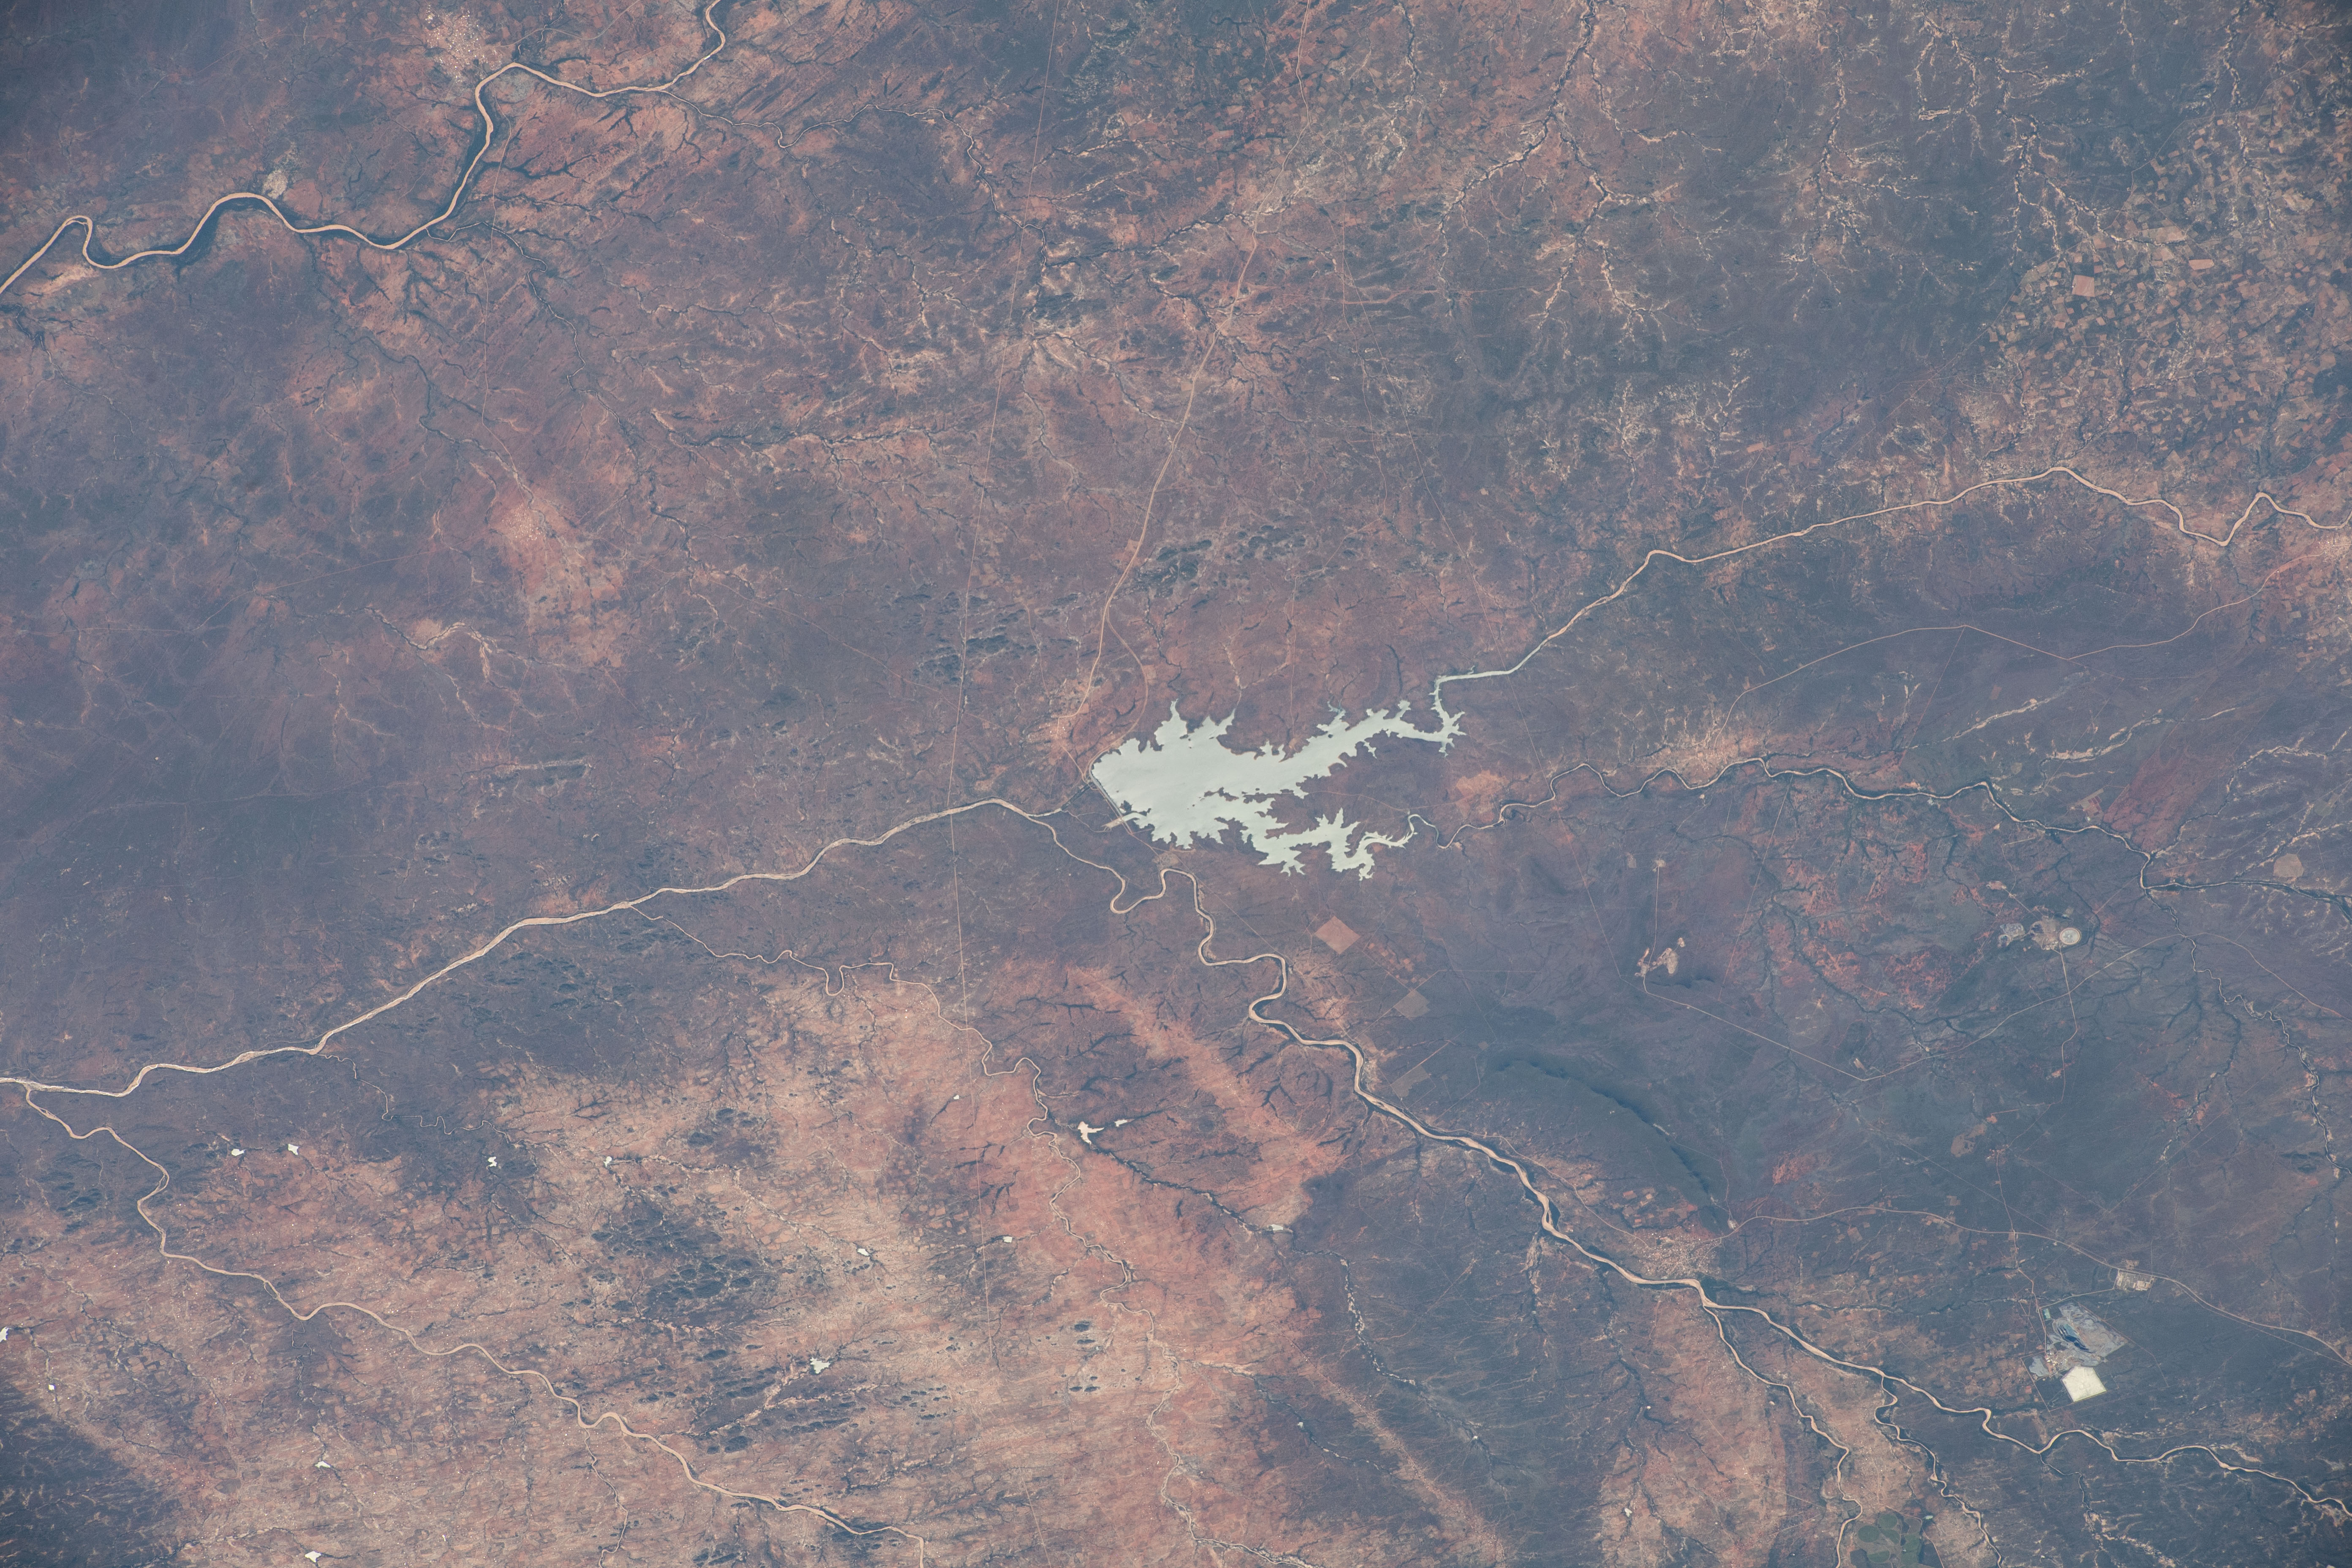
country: BOTSWANA
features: BOTSWANA,TATI RIVER,SHASHE RIVER,RESERVOIR
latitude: -21.6
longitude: 28.0
